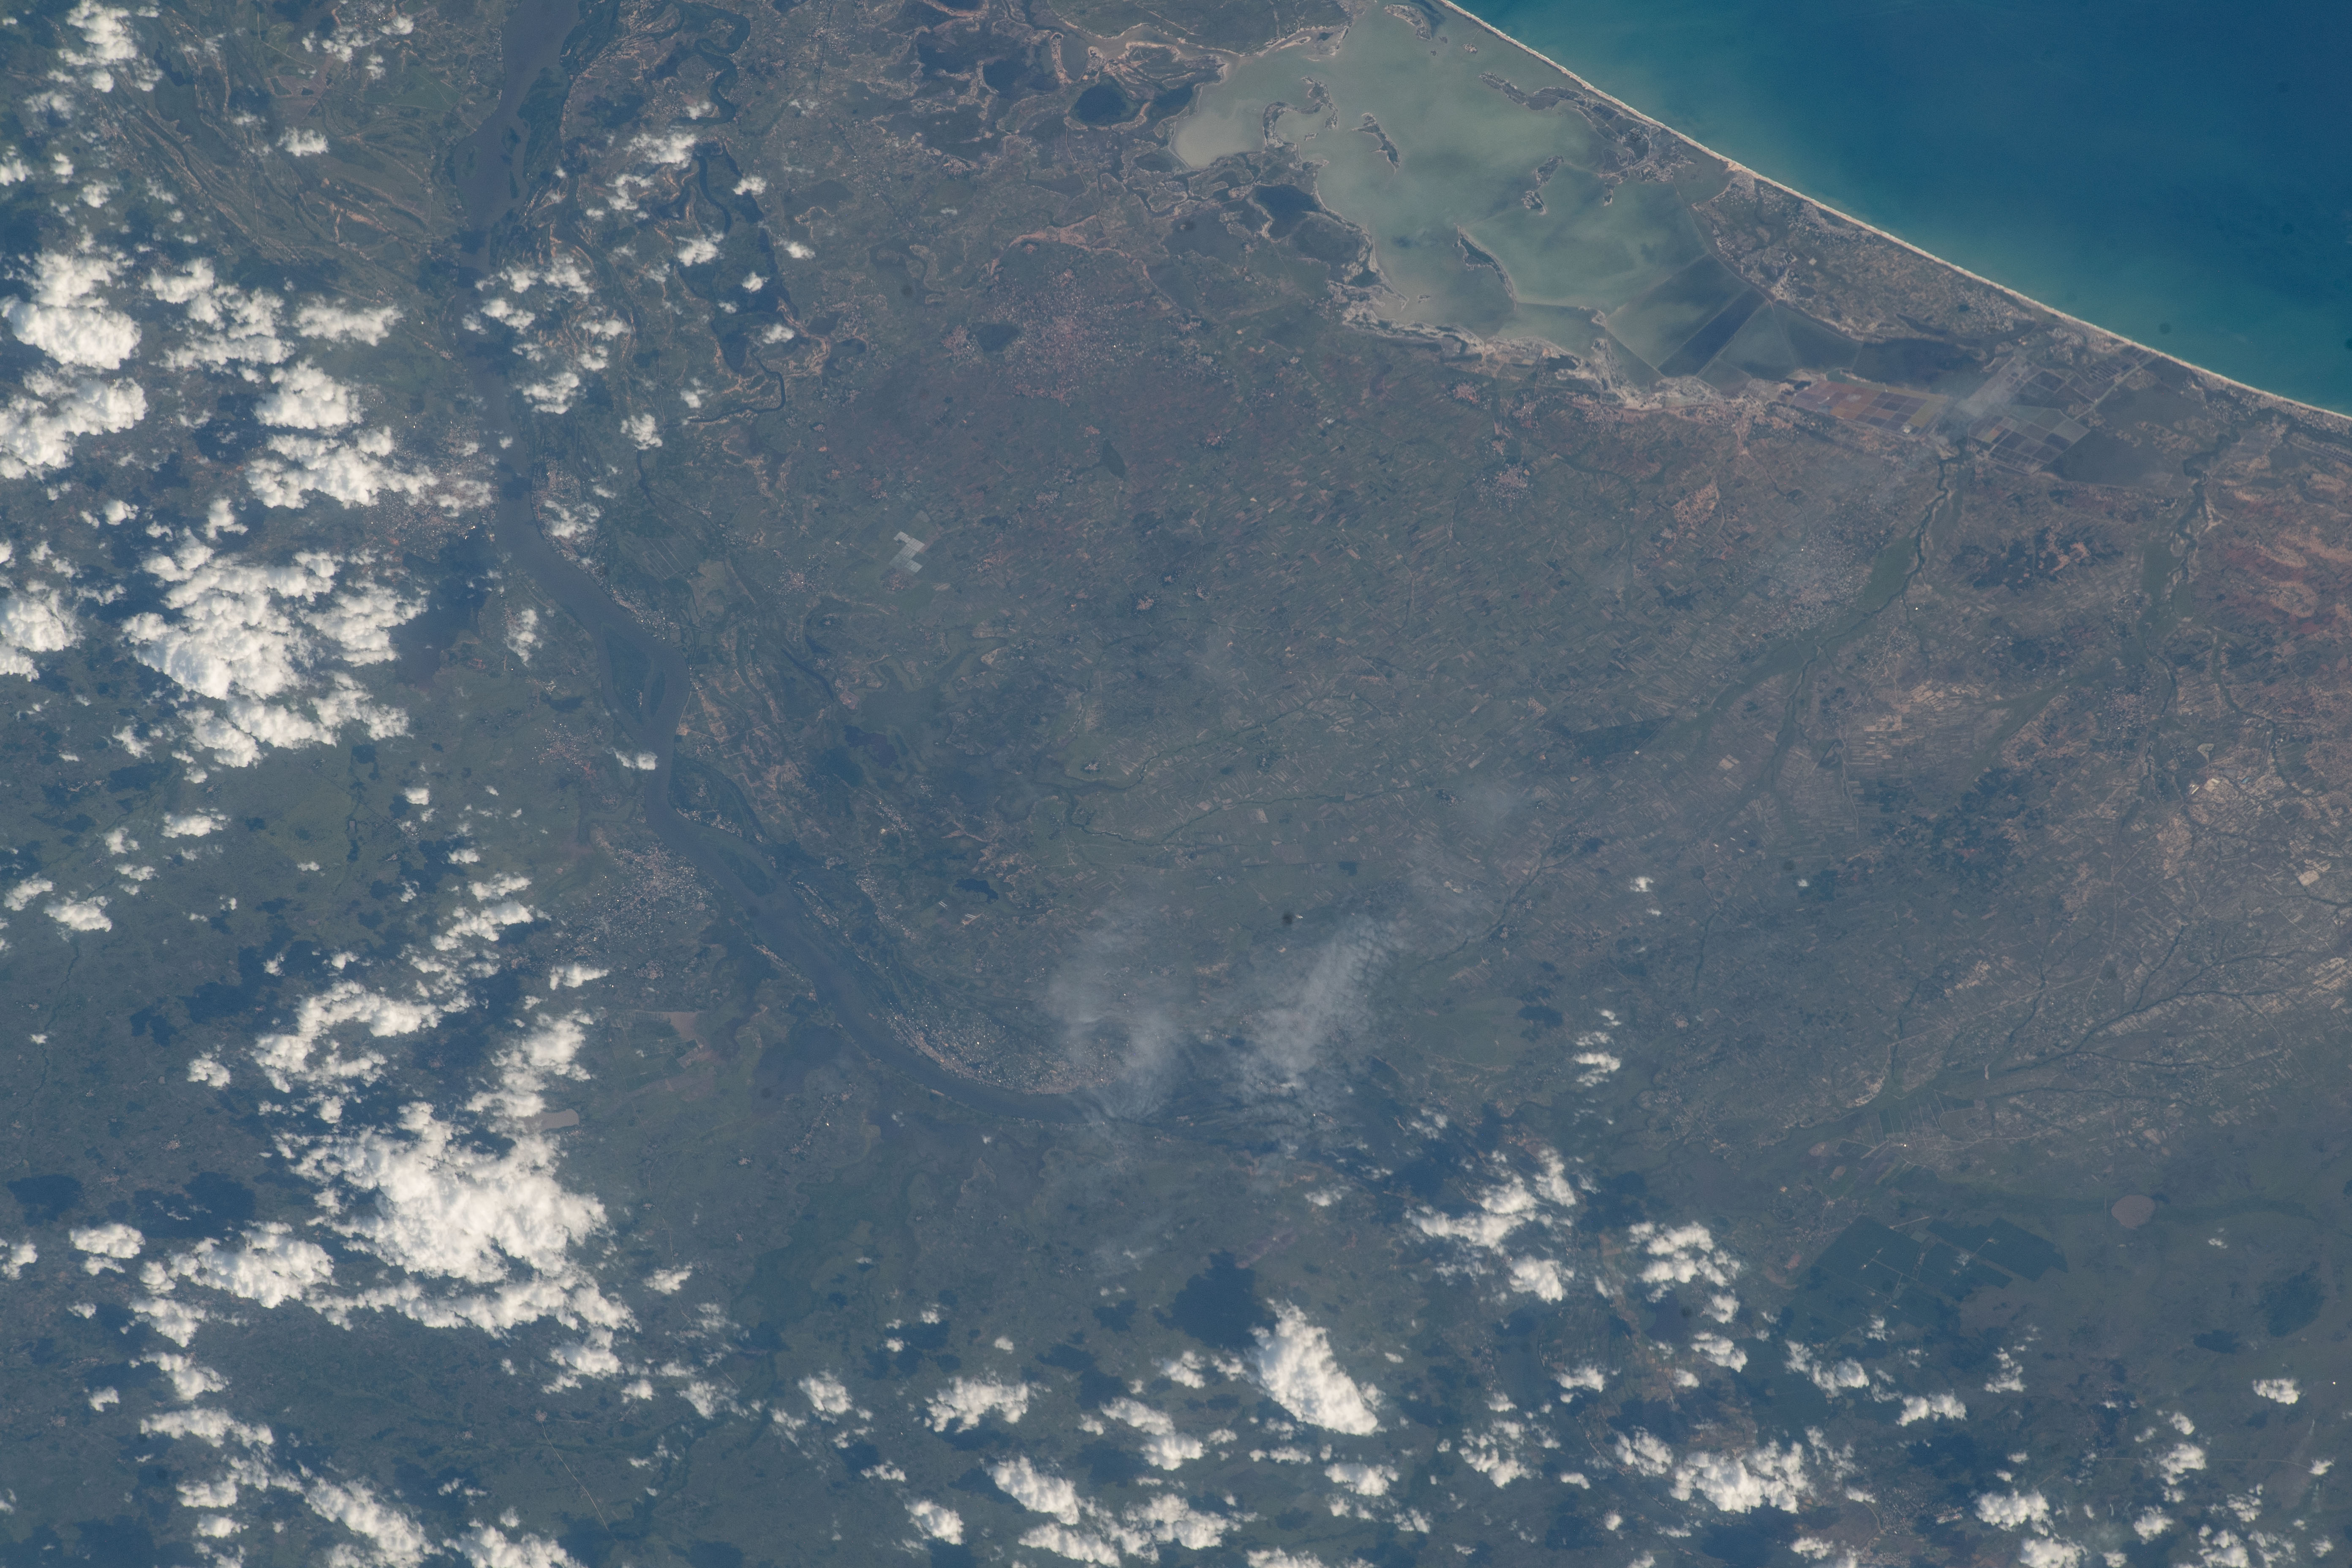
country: GHANA
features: VOLTA RIVER, LAKE SONGAW LAGOON, KABLEVU, FLOODING
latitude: 6.0
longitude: 0.5
